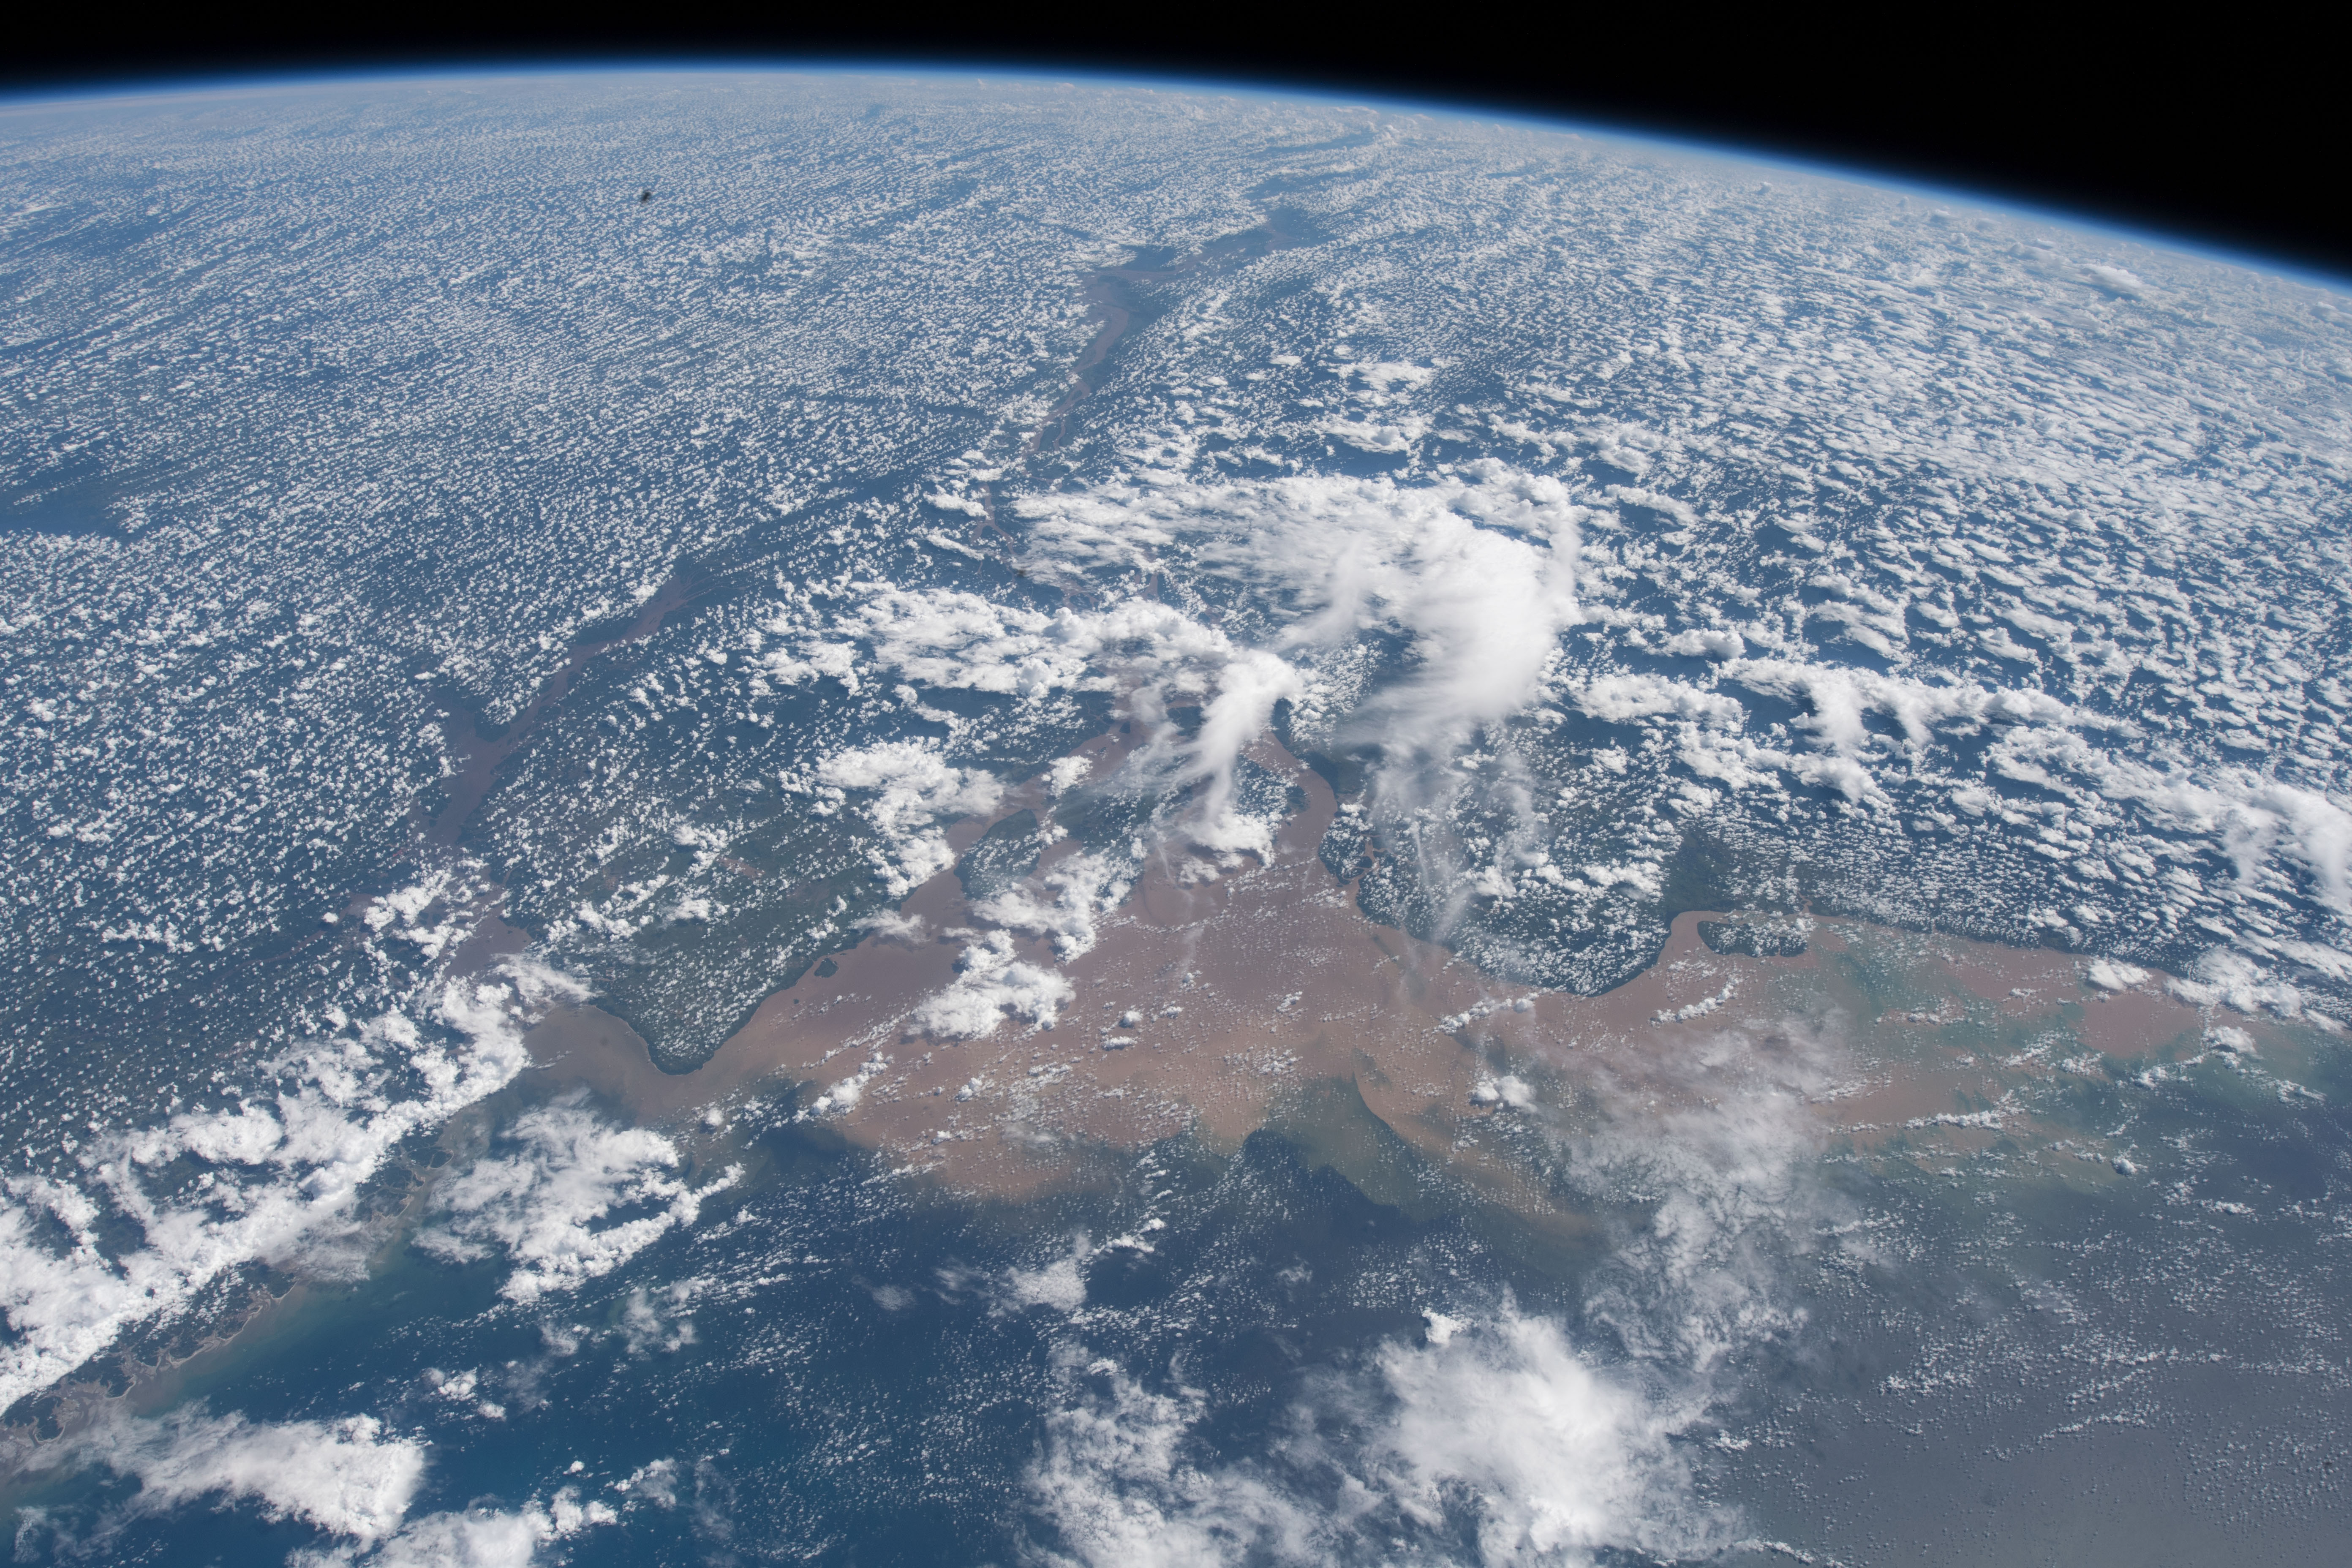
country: BRAZIL
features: PERIGOSO CANAL, AMAZONAS RIVER, RAINFOREST, ATLANTIC OCEAN, EARTH LIMB
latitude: 0.5
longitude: -50.2
